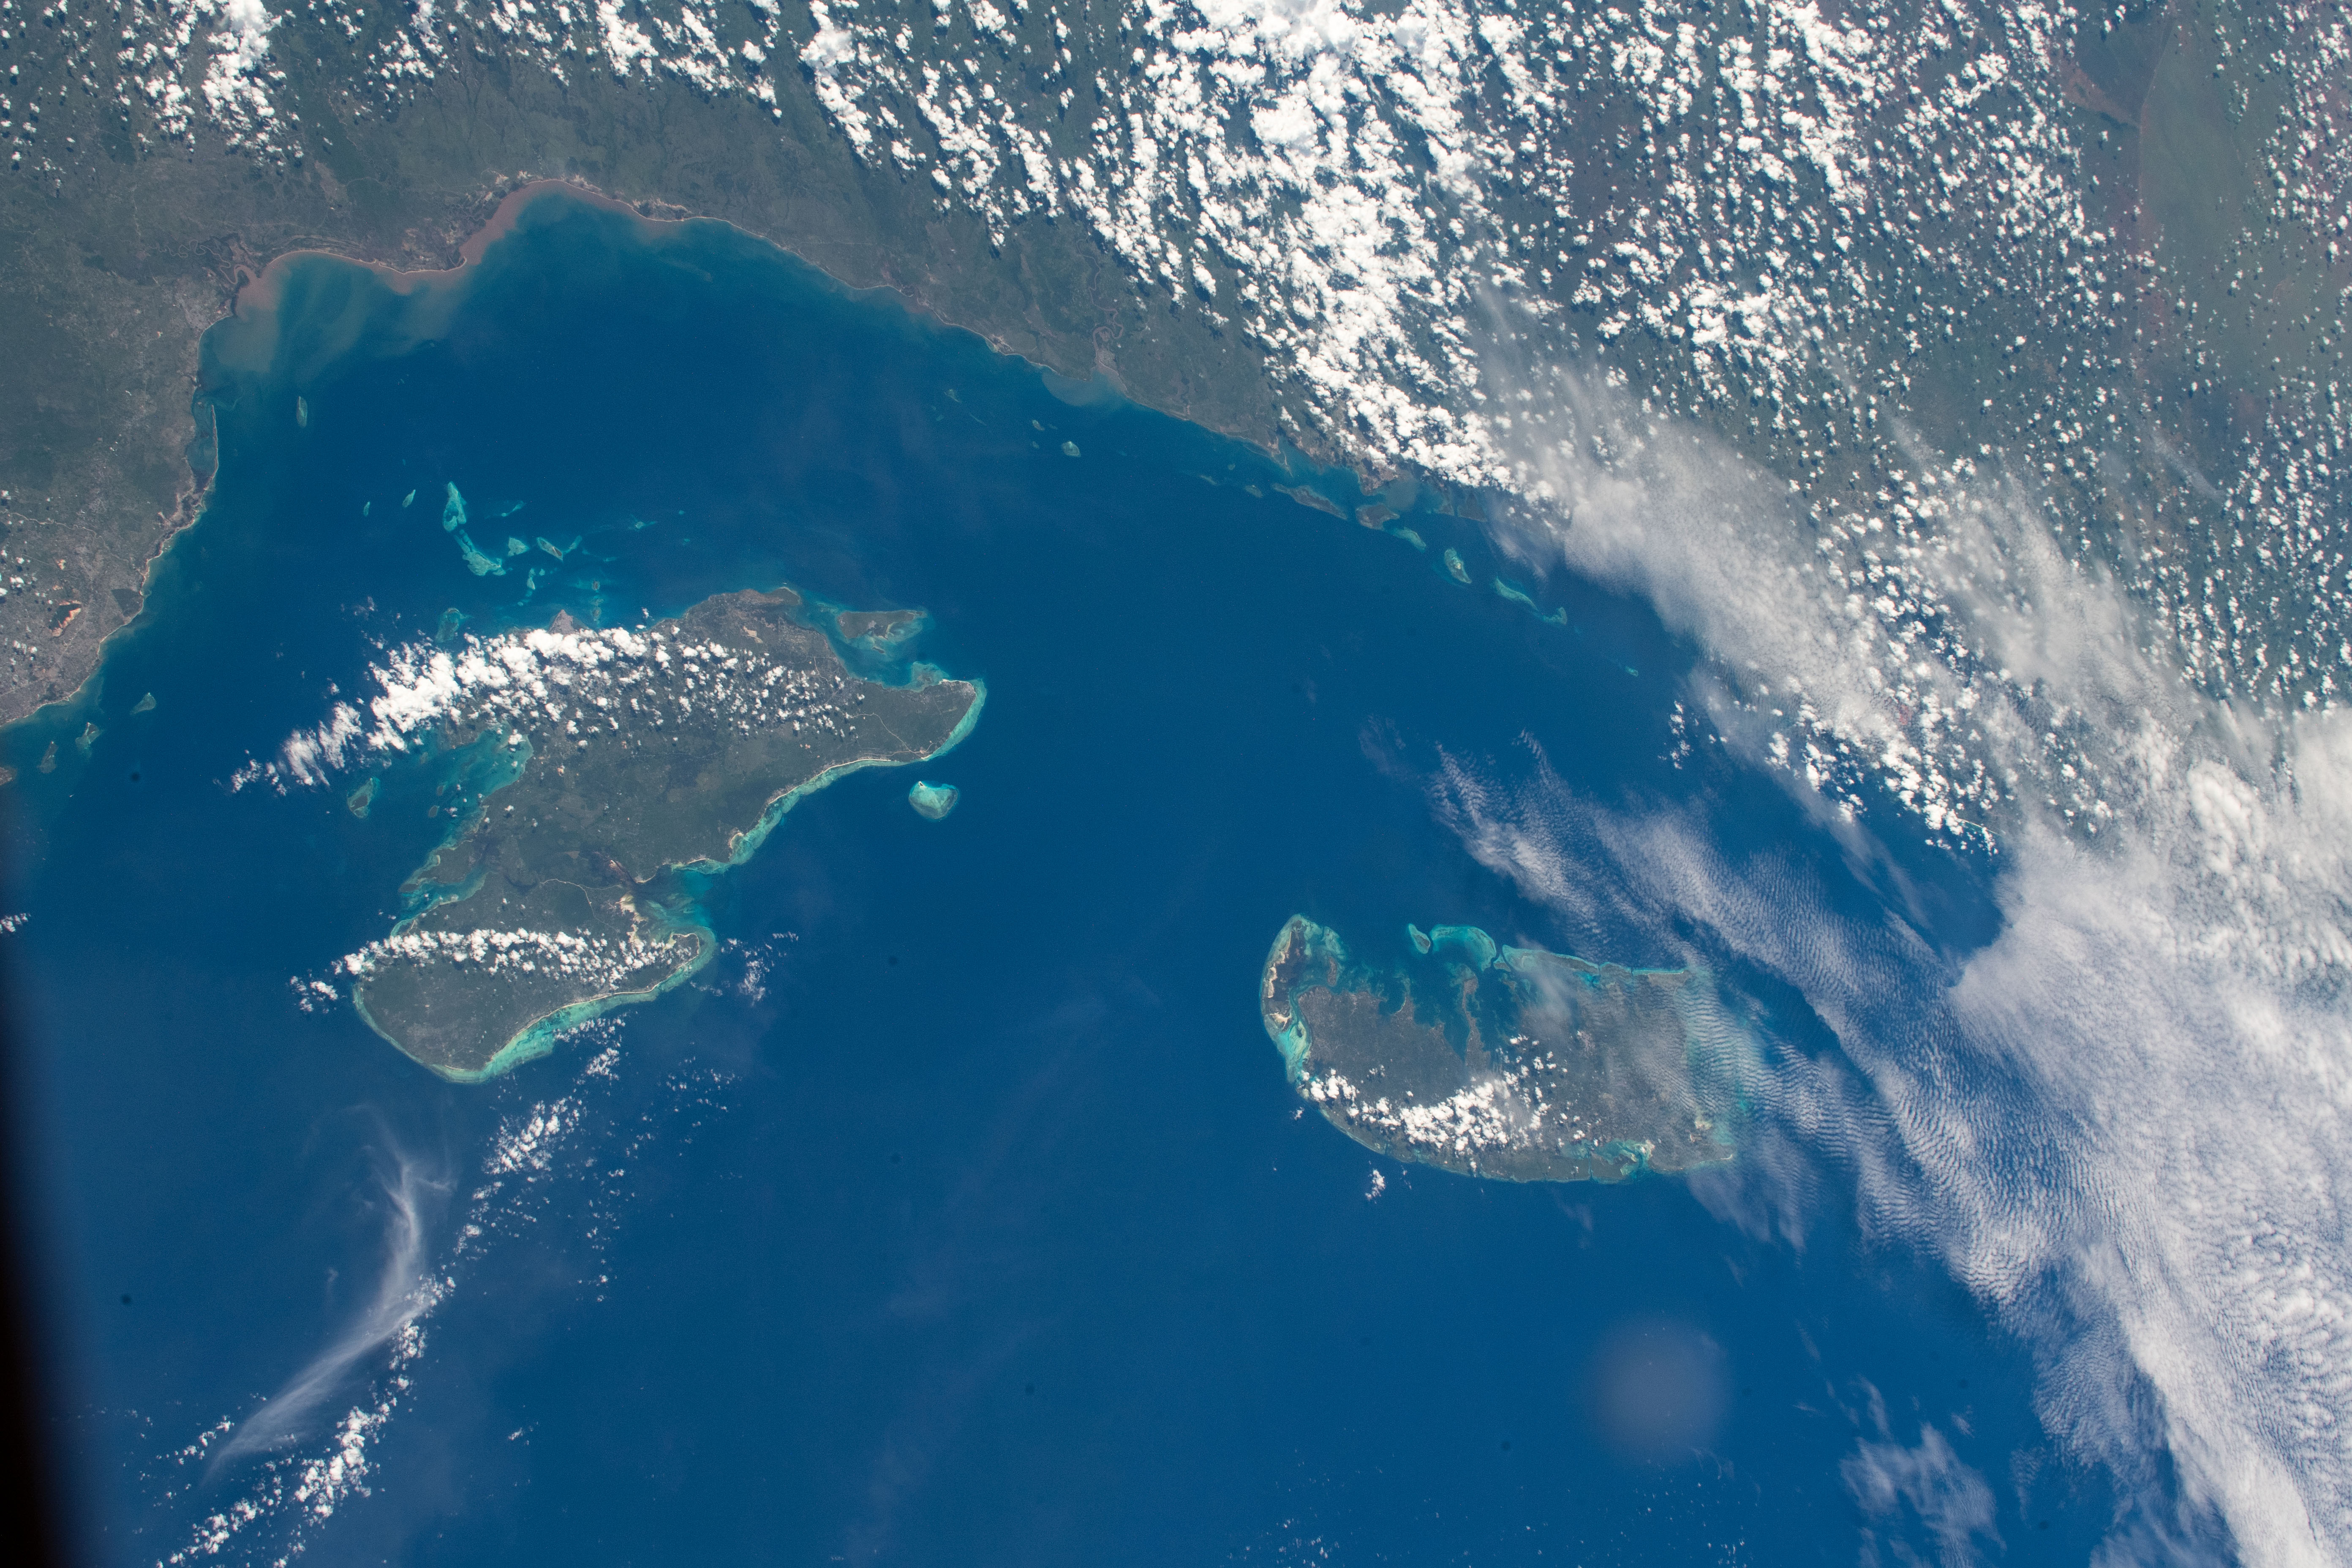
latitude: -5.5
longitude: 39.5
